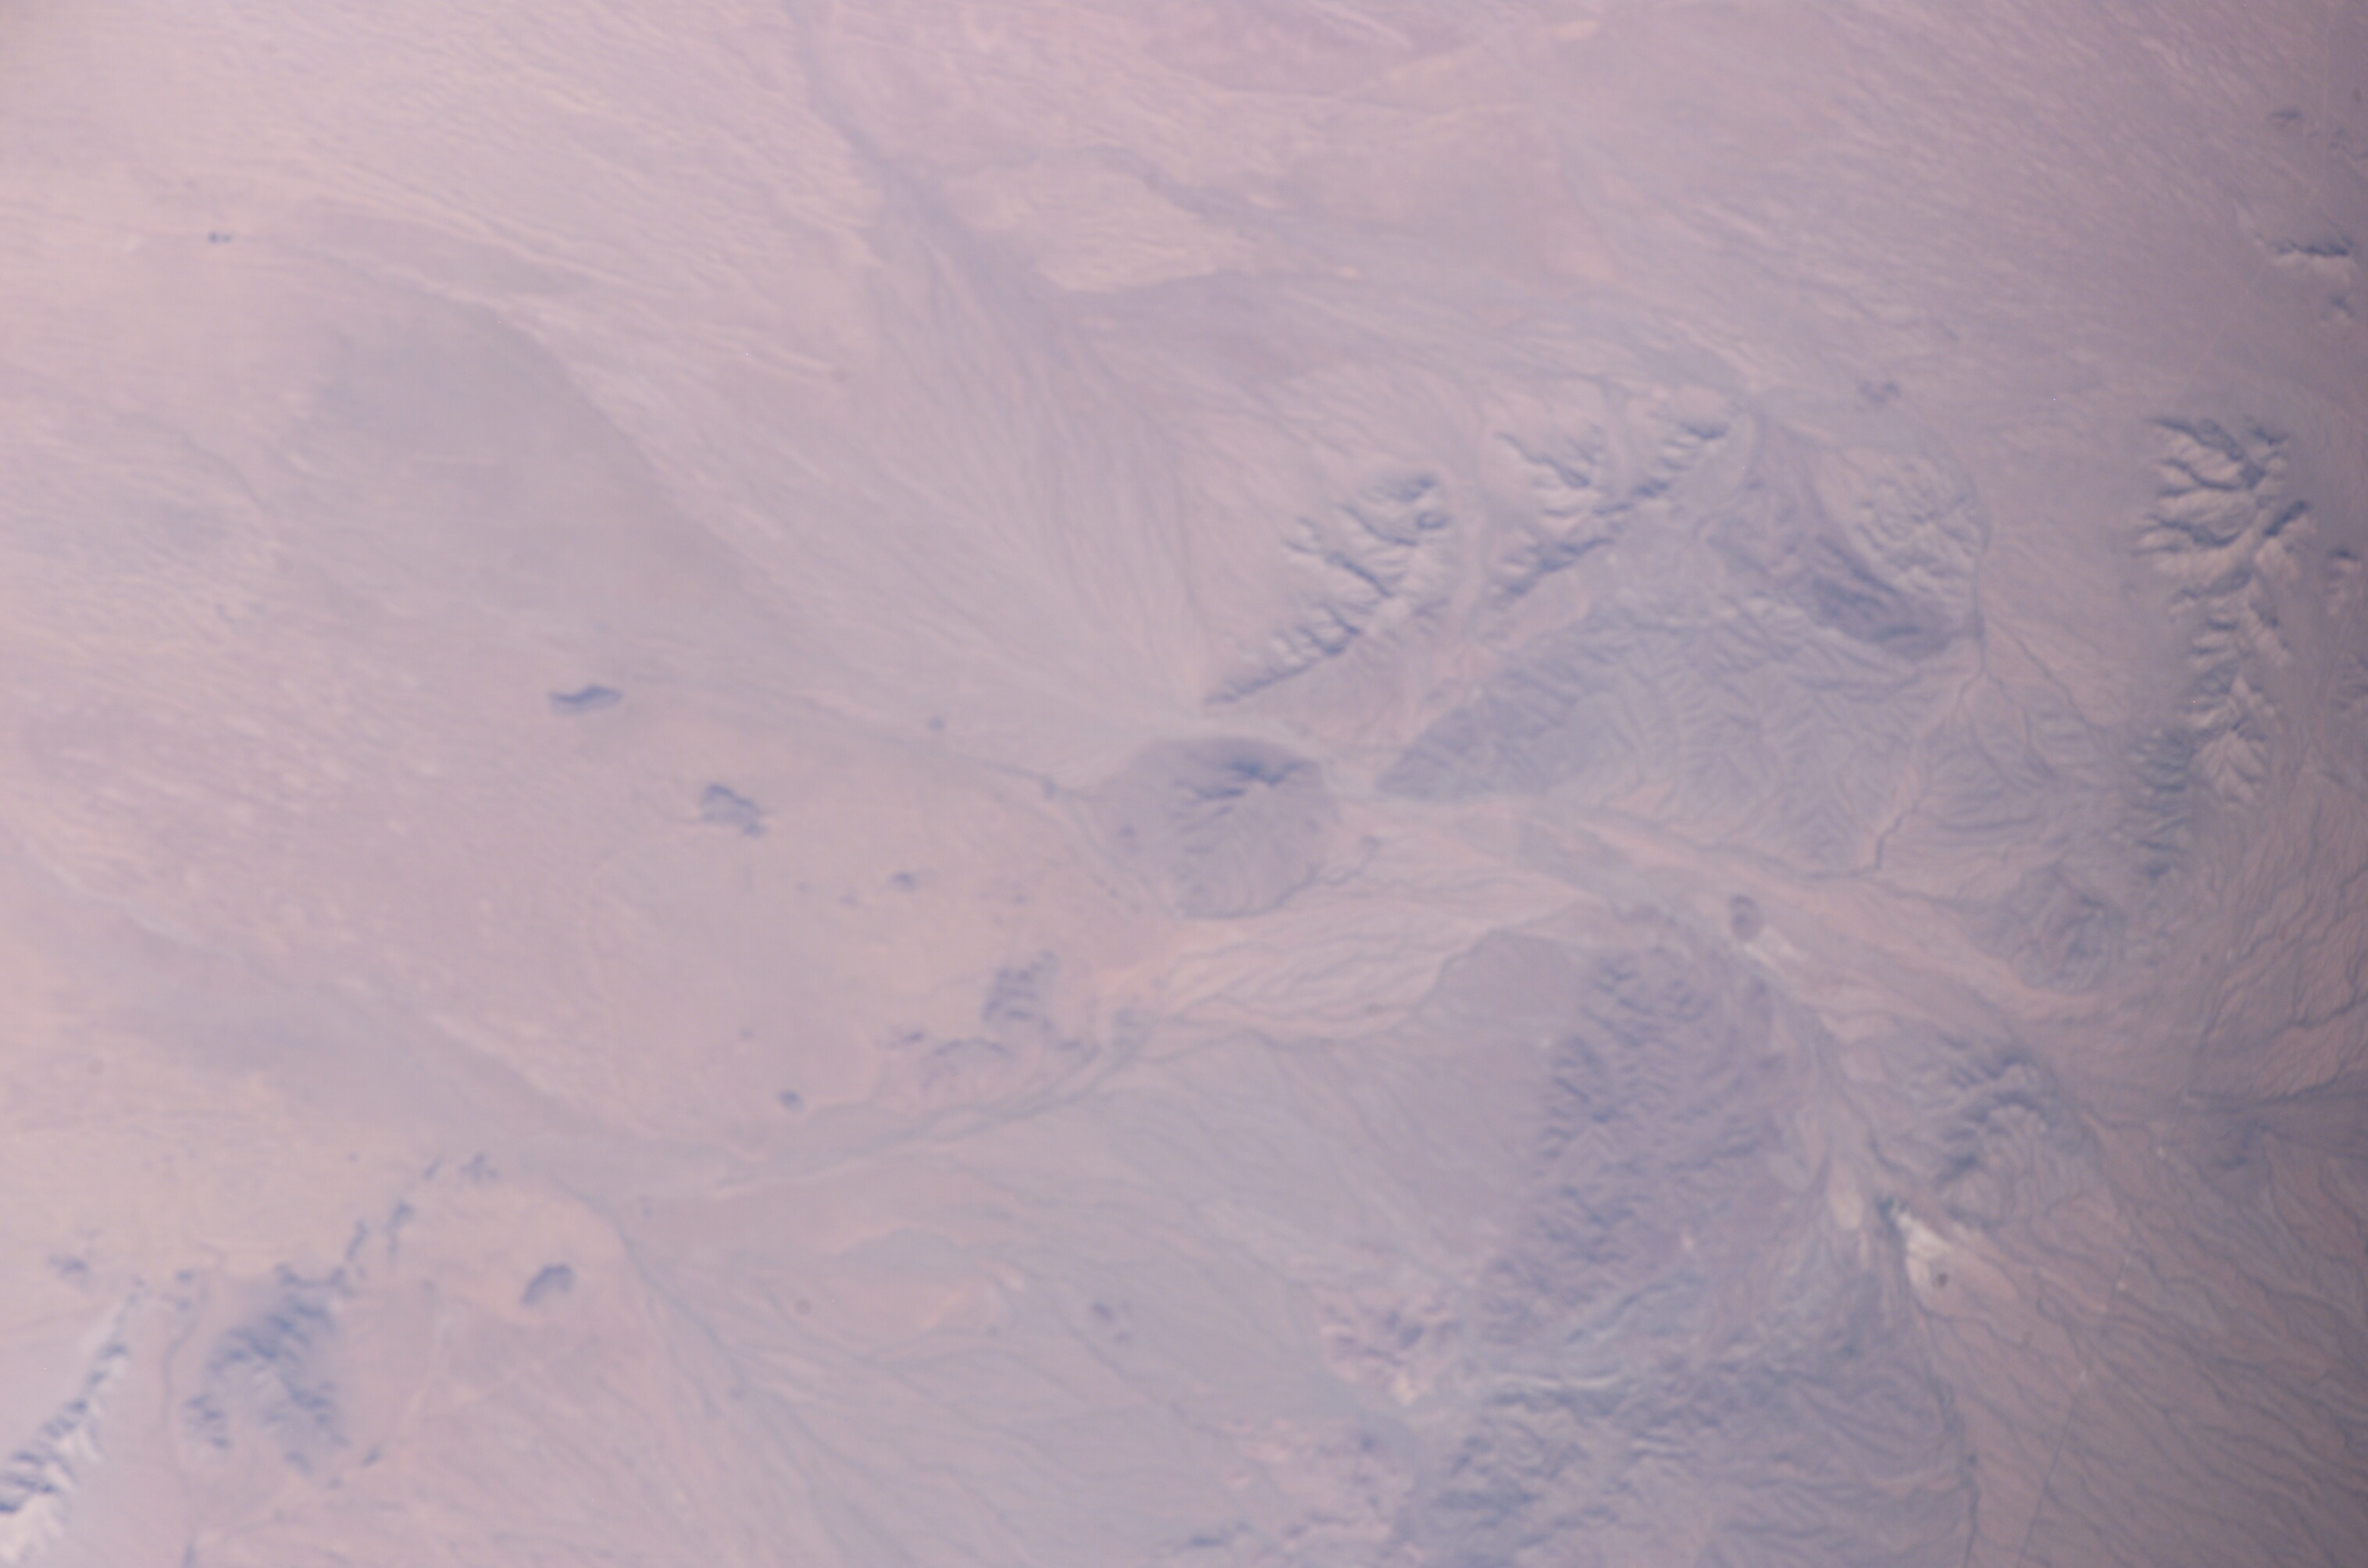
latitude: 31.5
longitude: -112.9
